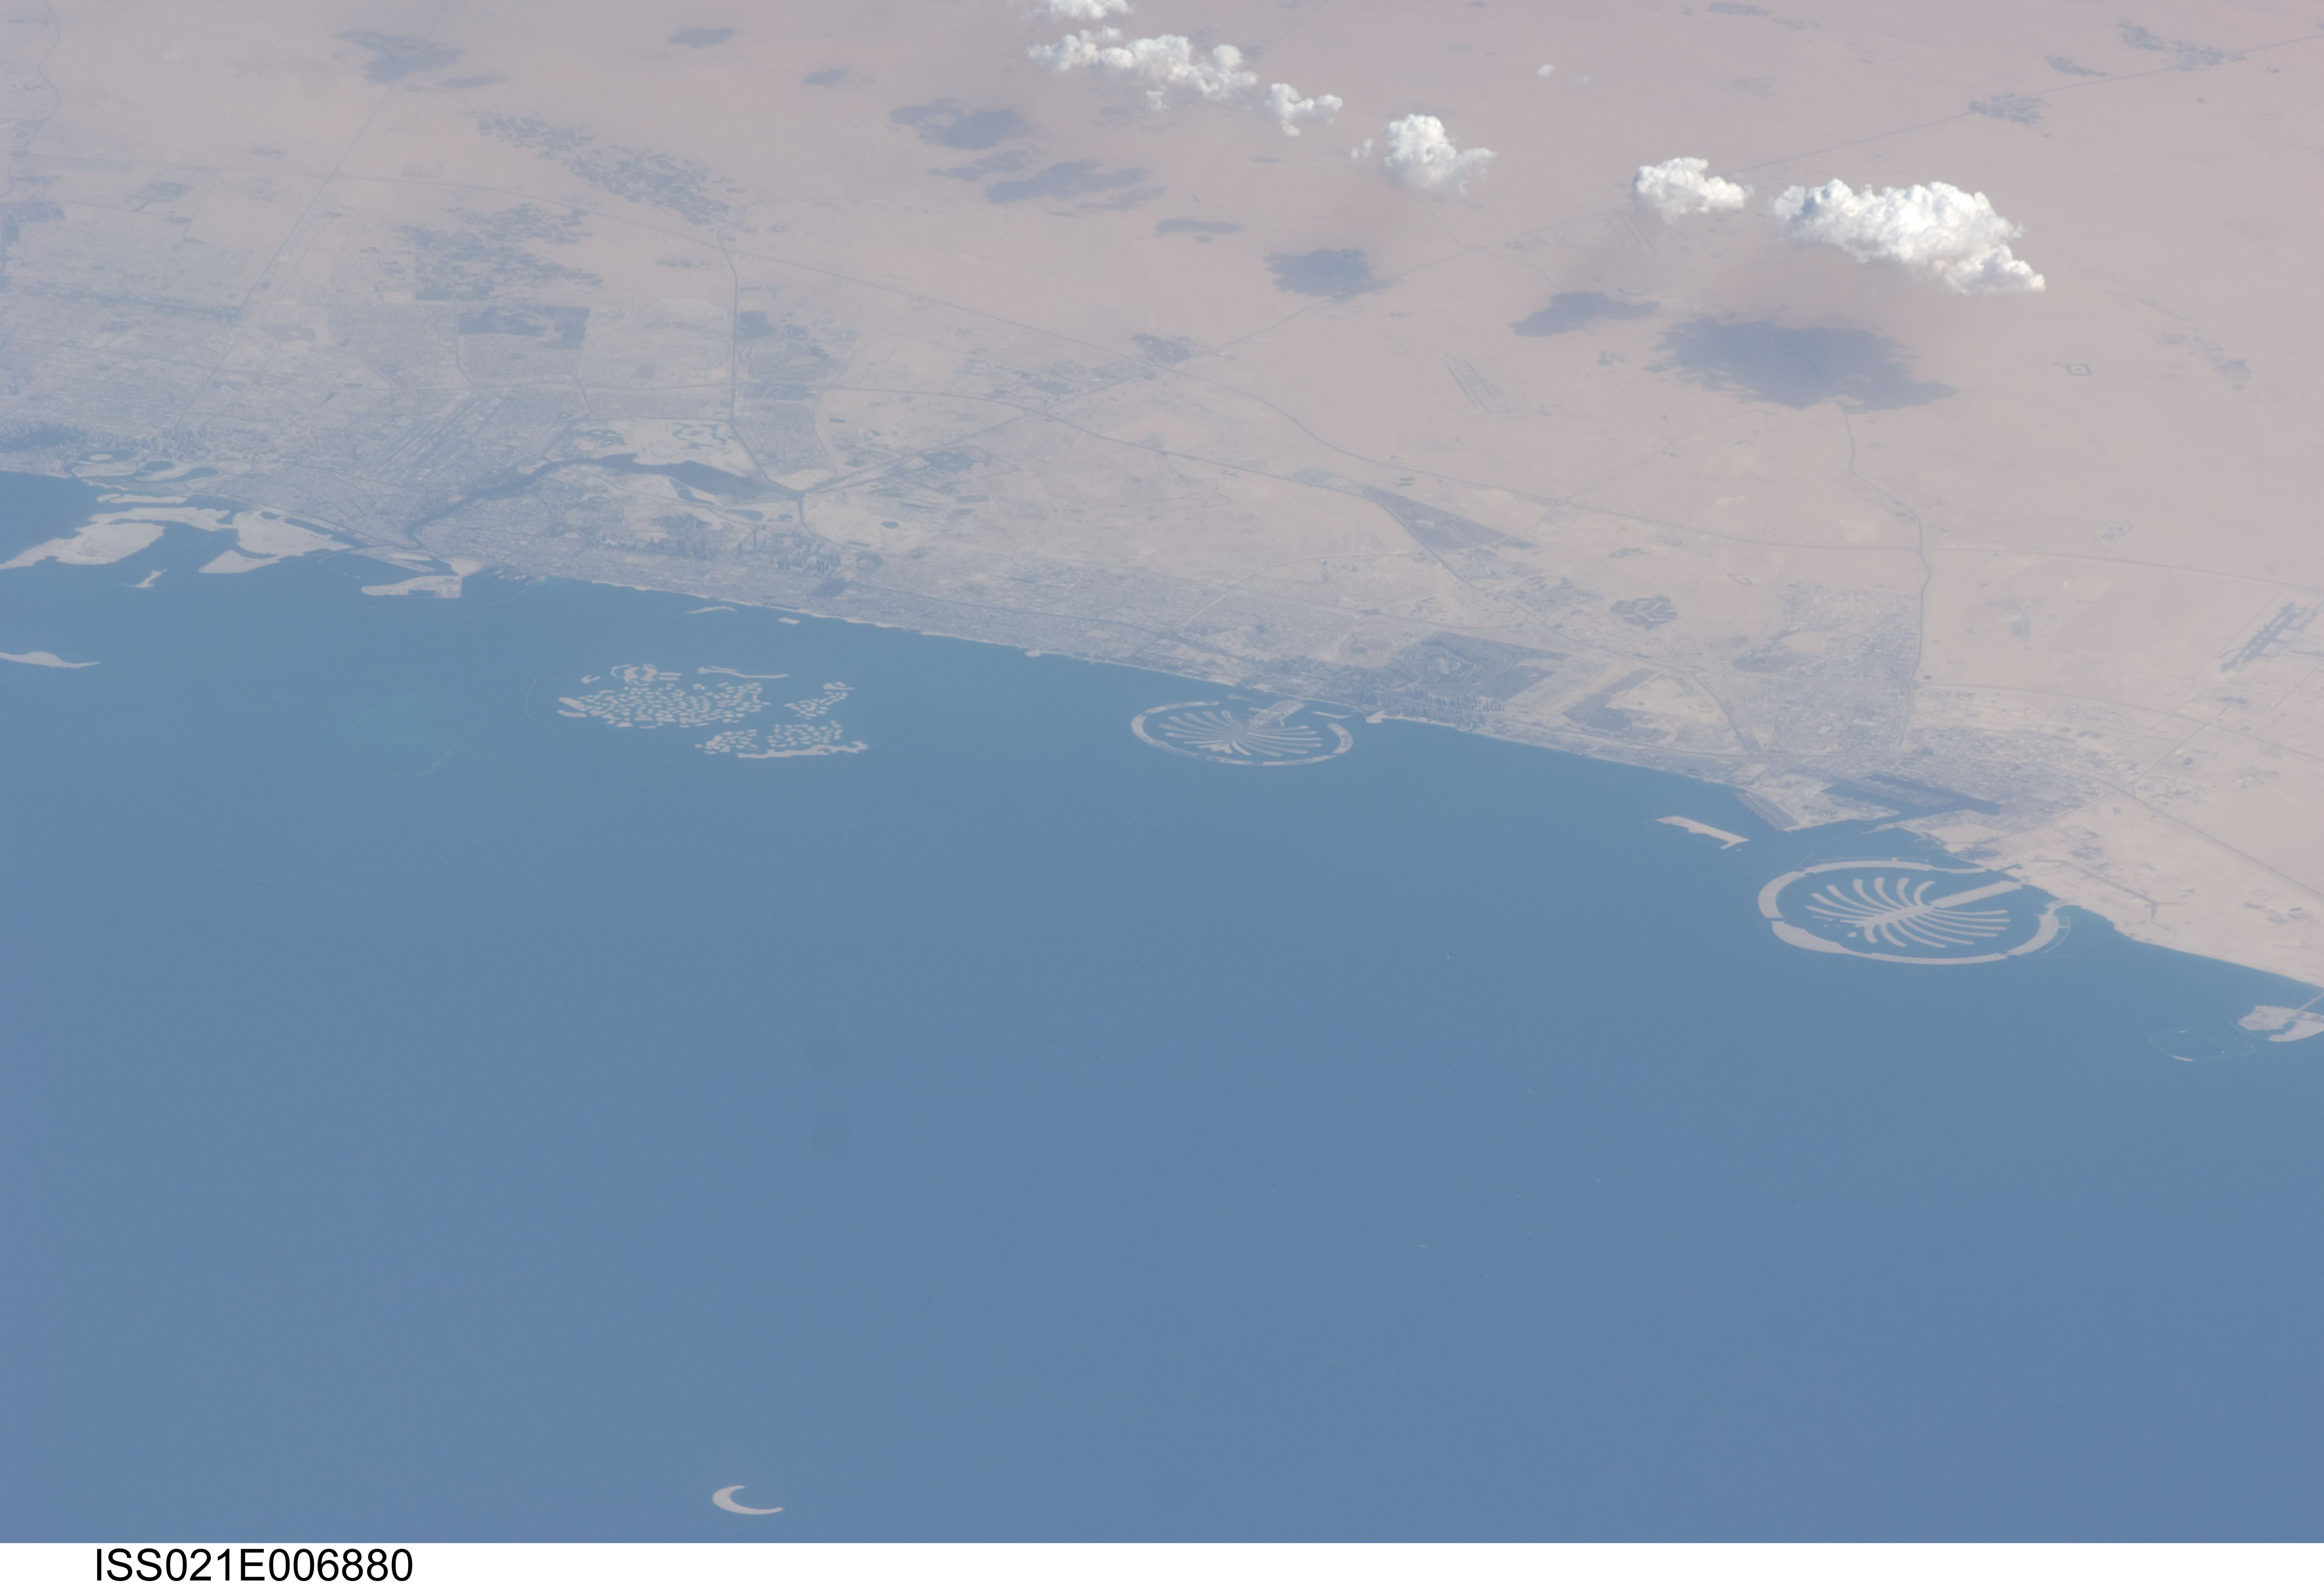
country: UNITED ARAB EMIRATES
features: DUBAI UNITED ARAB EMIRATES,AL MAKTOUM INTERNATIONAL AIRPORT (OMDW),THE PALM JEBEL ALI,THE WORLD ISLANDS,DUBAI INTERNATIONAL AIRPORT (OMDB),THE PALM JUMEIRAH
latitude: 25.1
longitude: 55.1
